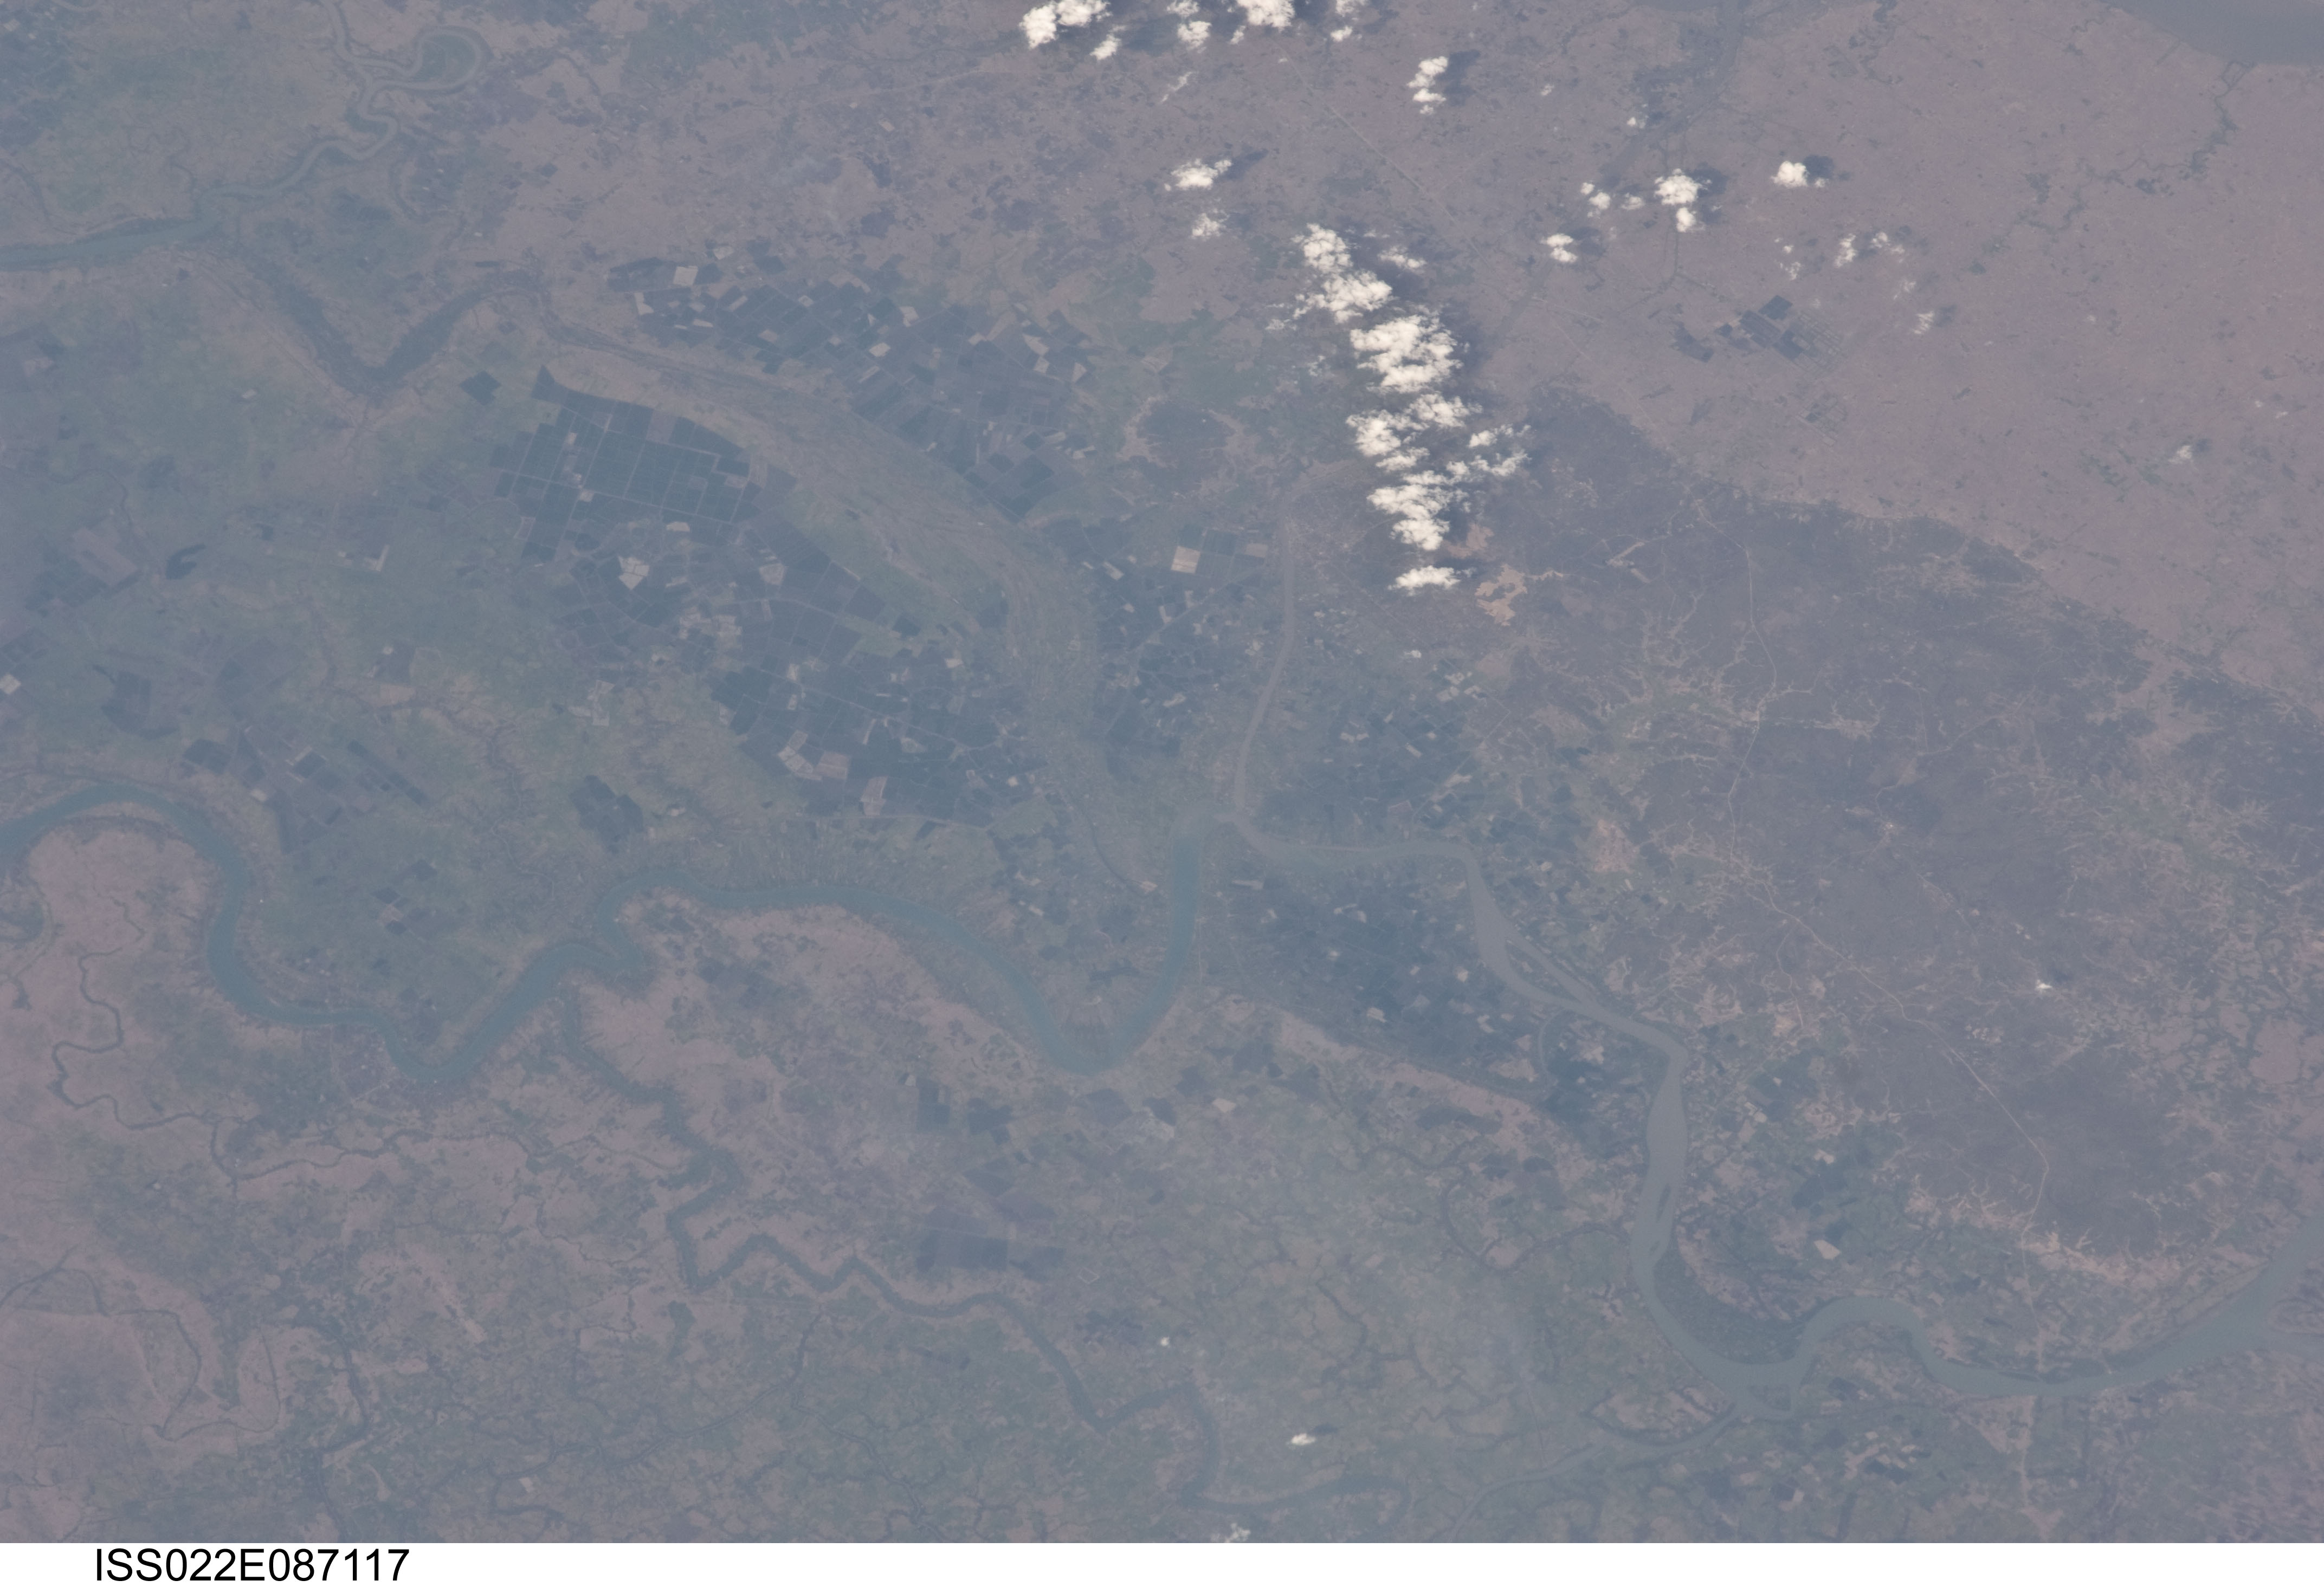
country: MYANMAR (BURMA)
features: IRRAWADDY DELTA, TO R., TWANTE
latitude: 16.7
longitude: 95.8
